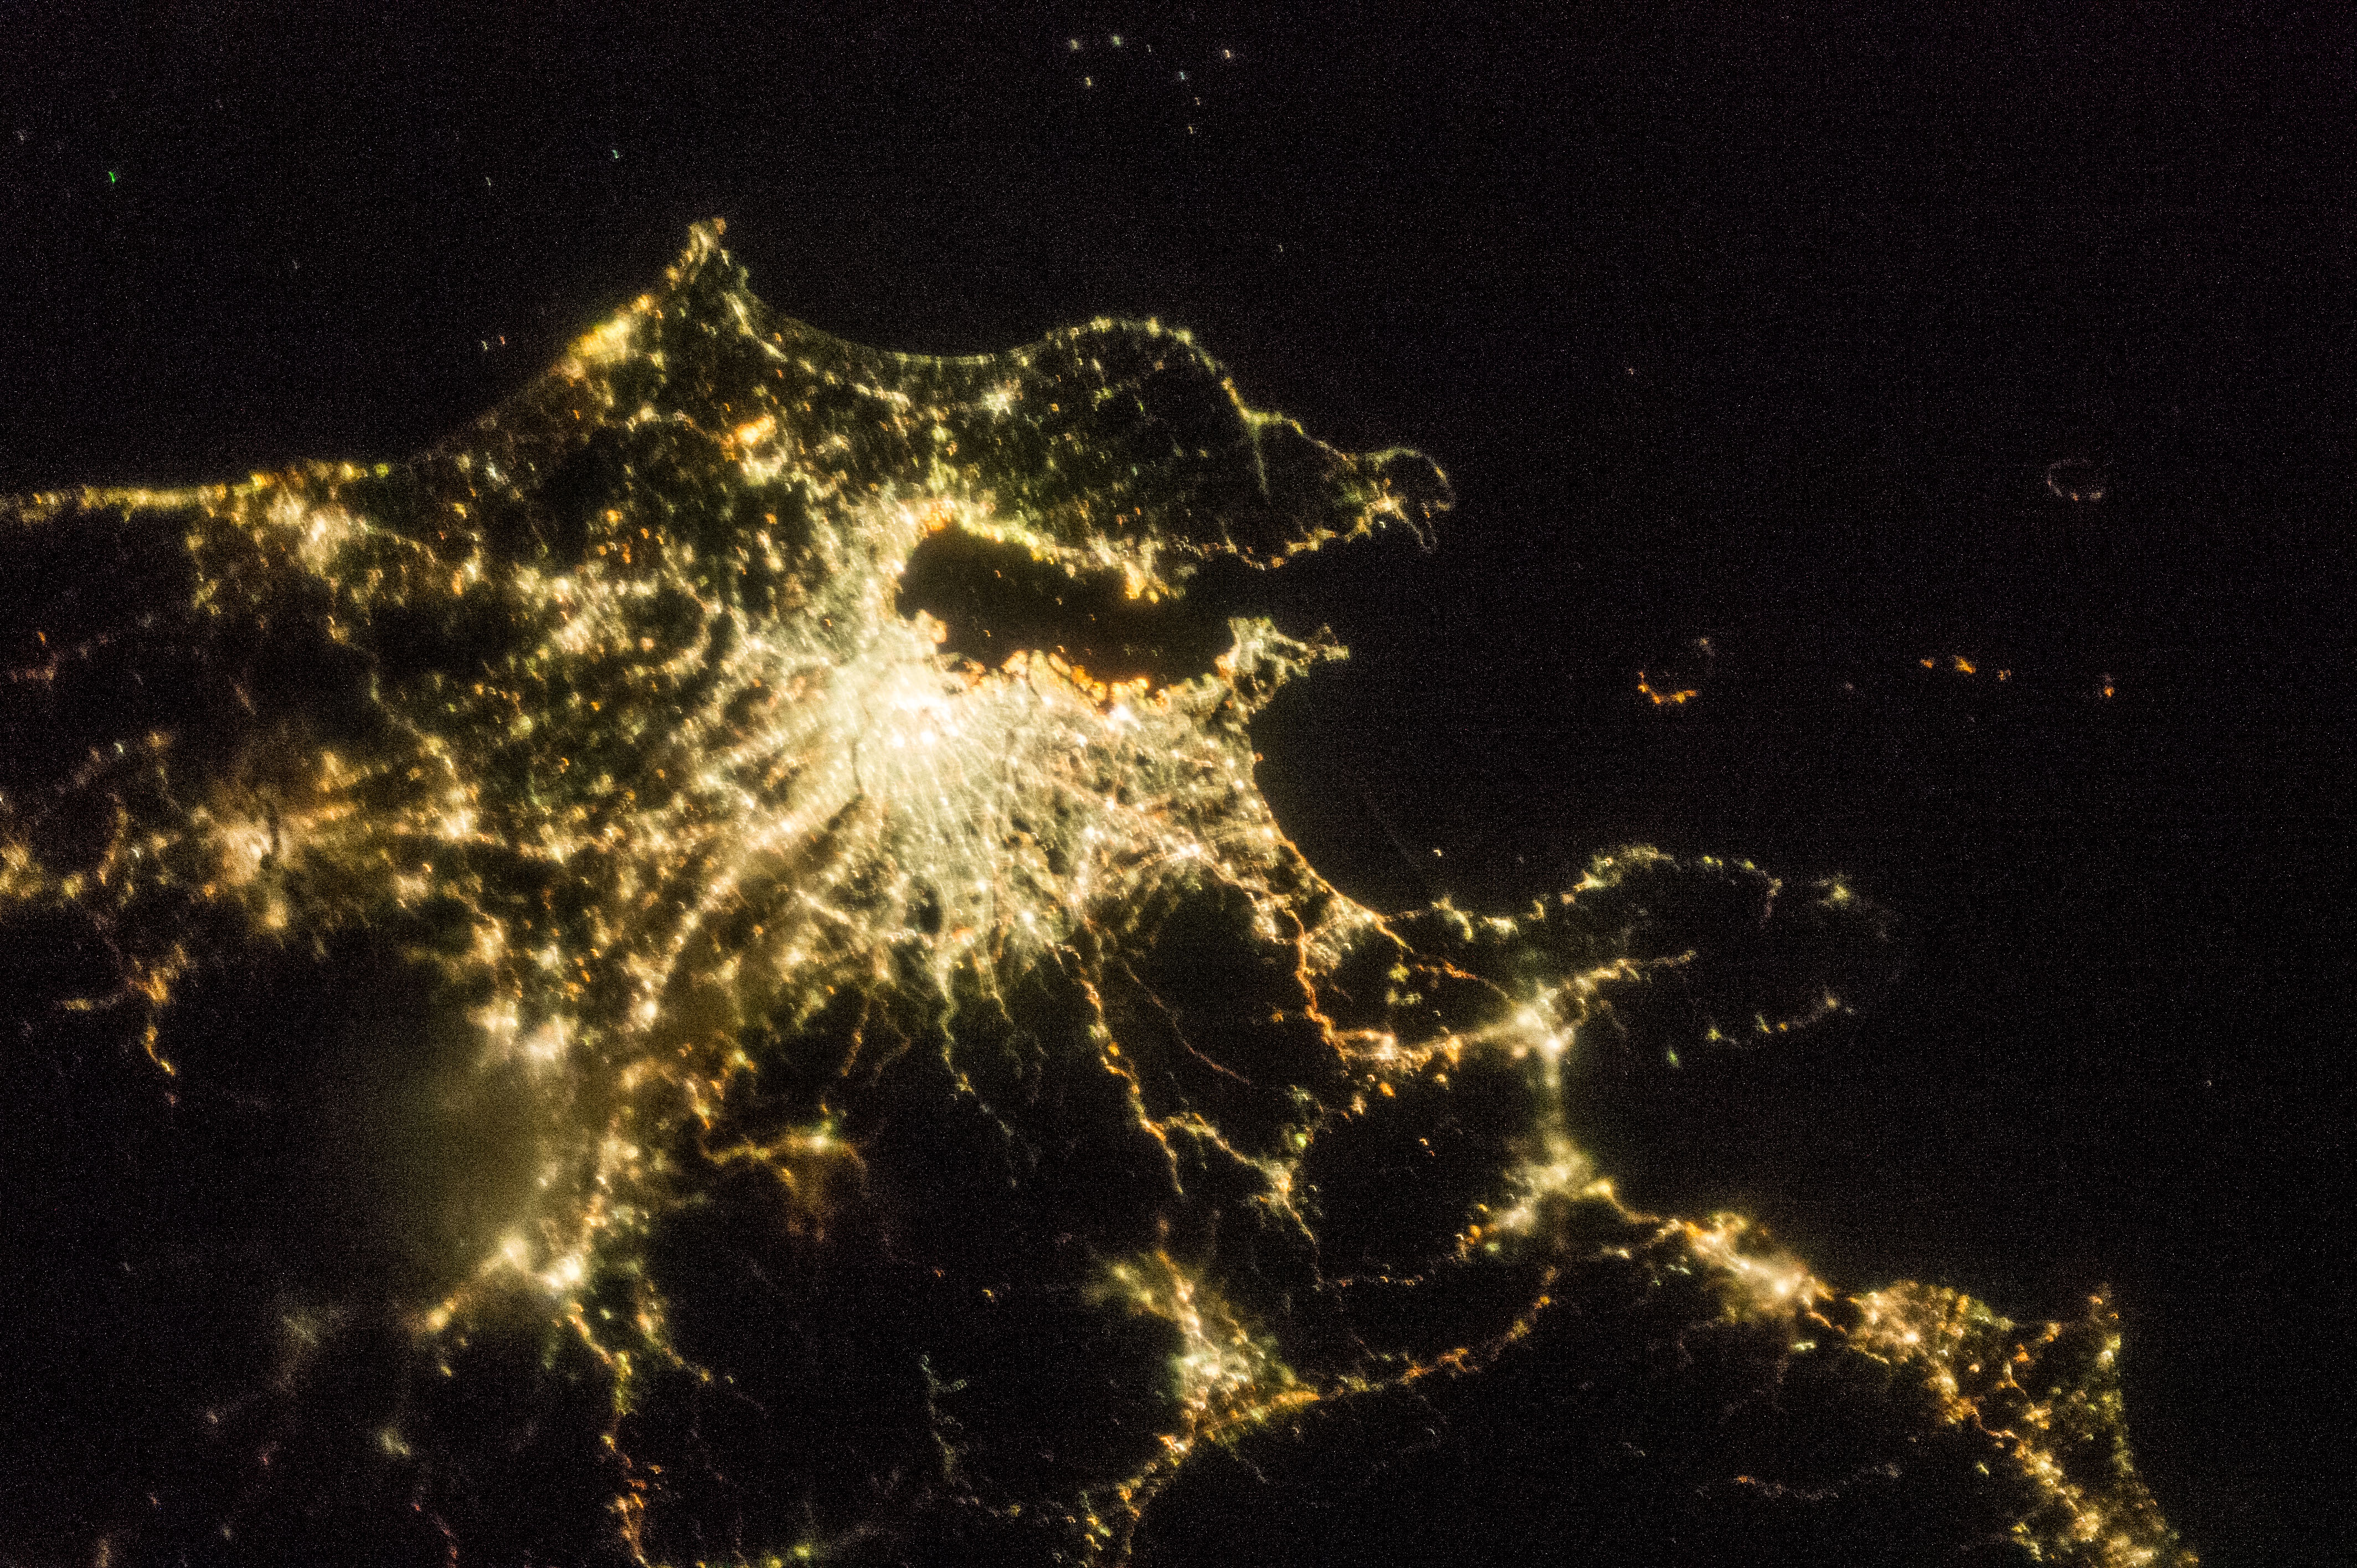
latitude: 35.7
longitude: 139.8
